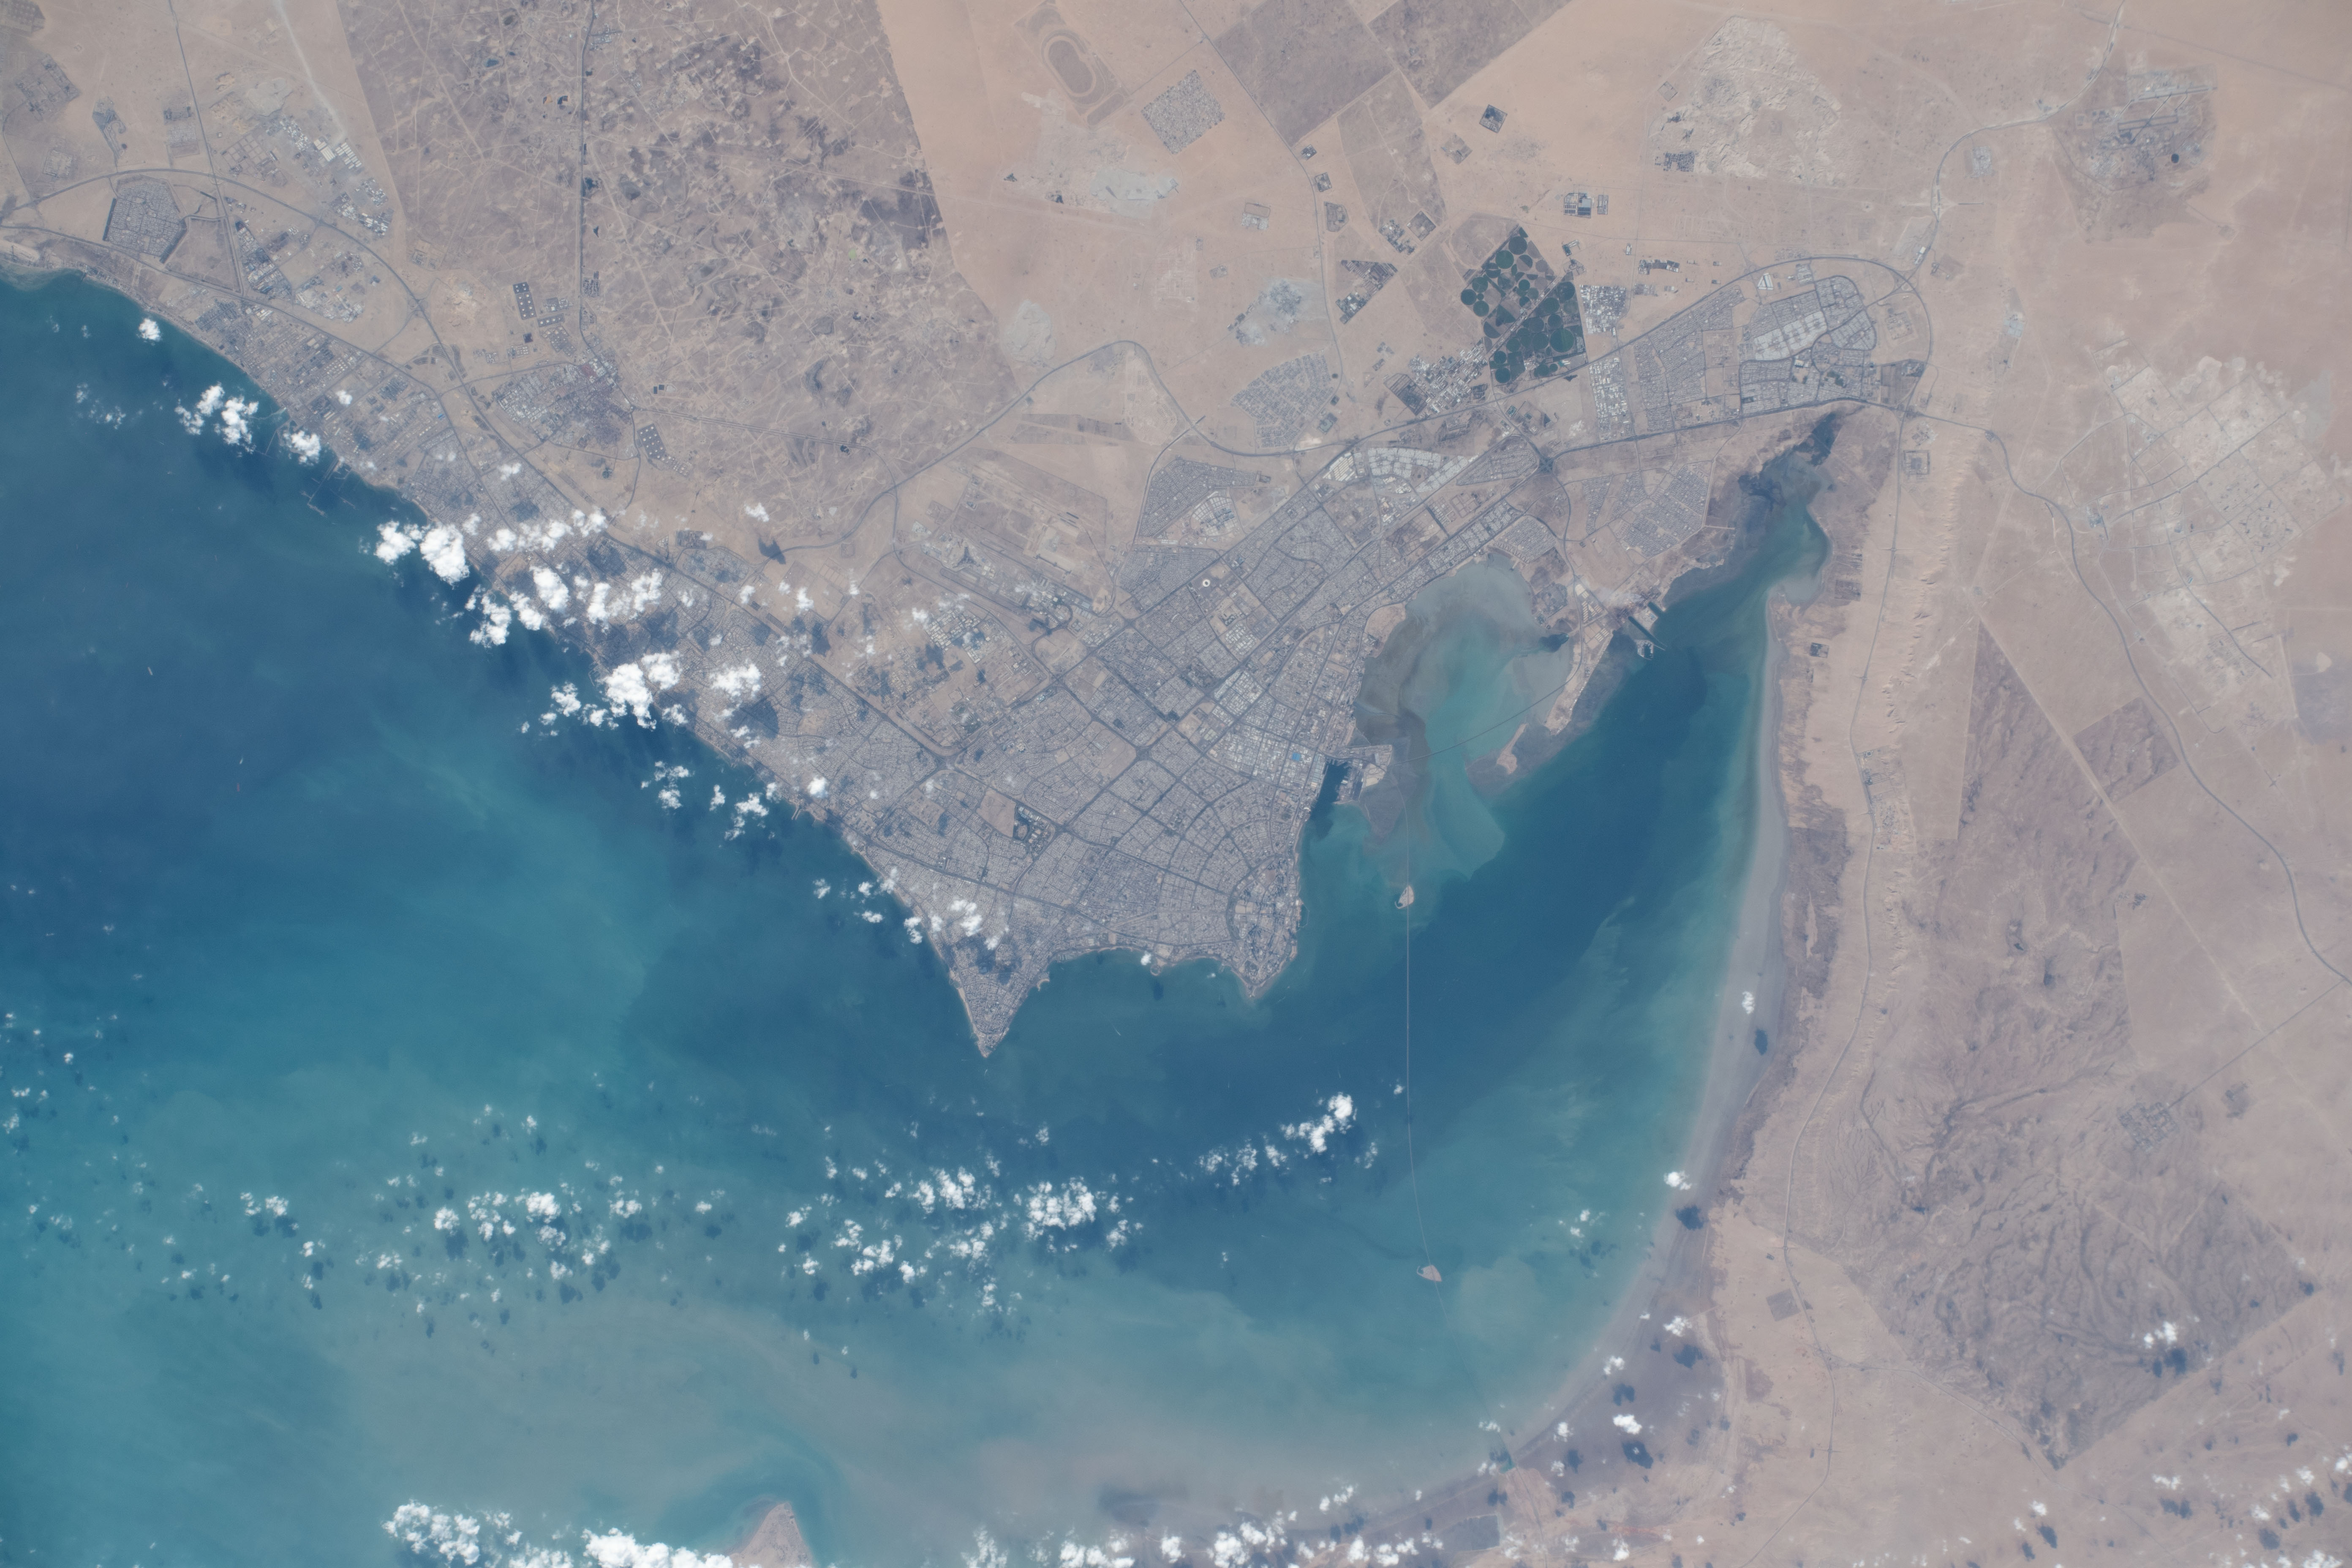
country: KUWAIT
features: PERSIAN GULF, KUWAIT BAY, KUWAIT CITY
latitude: 29.3
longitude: 48.0
